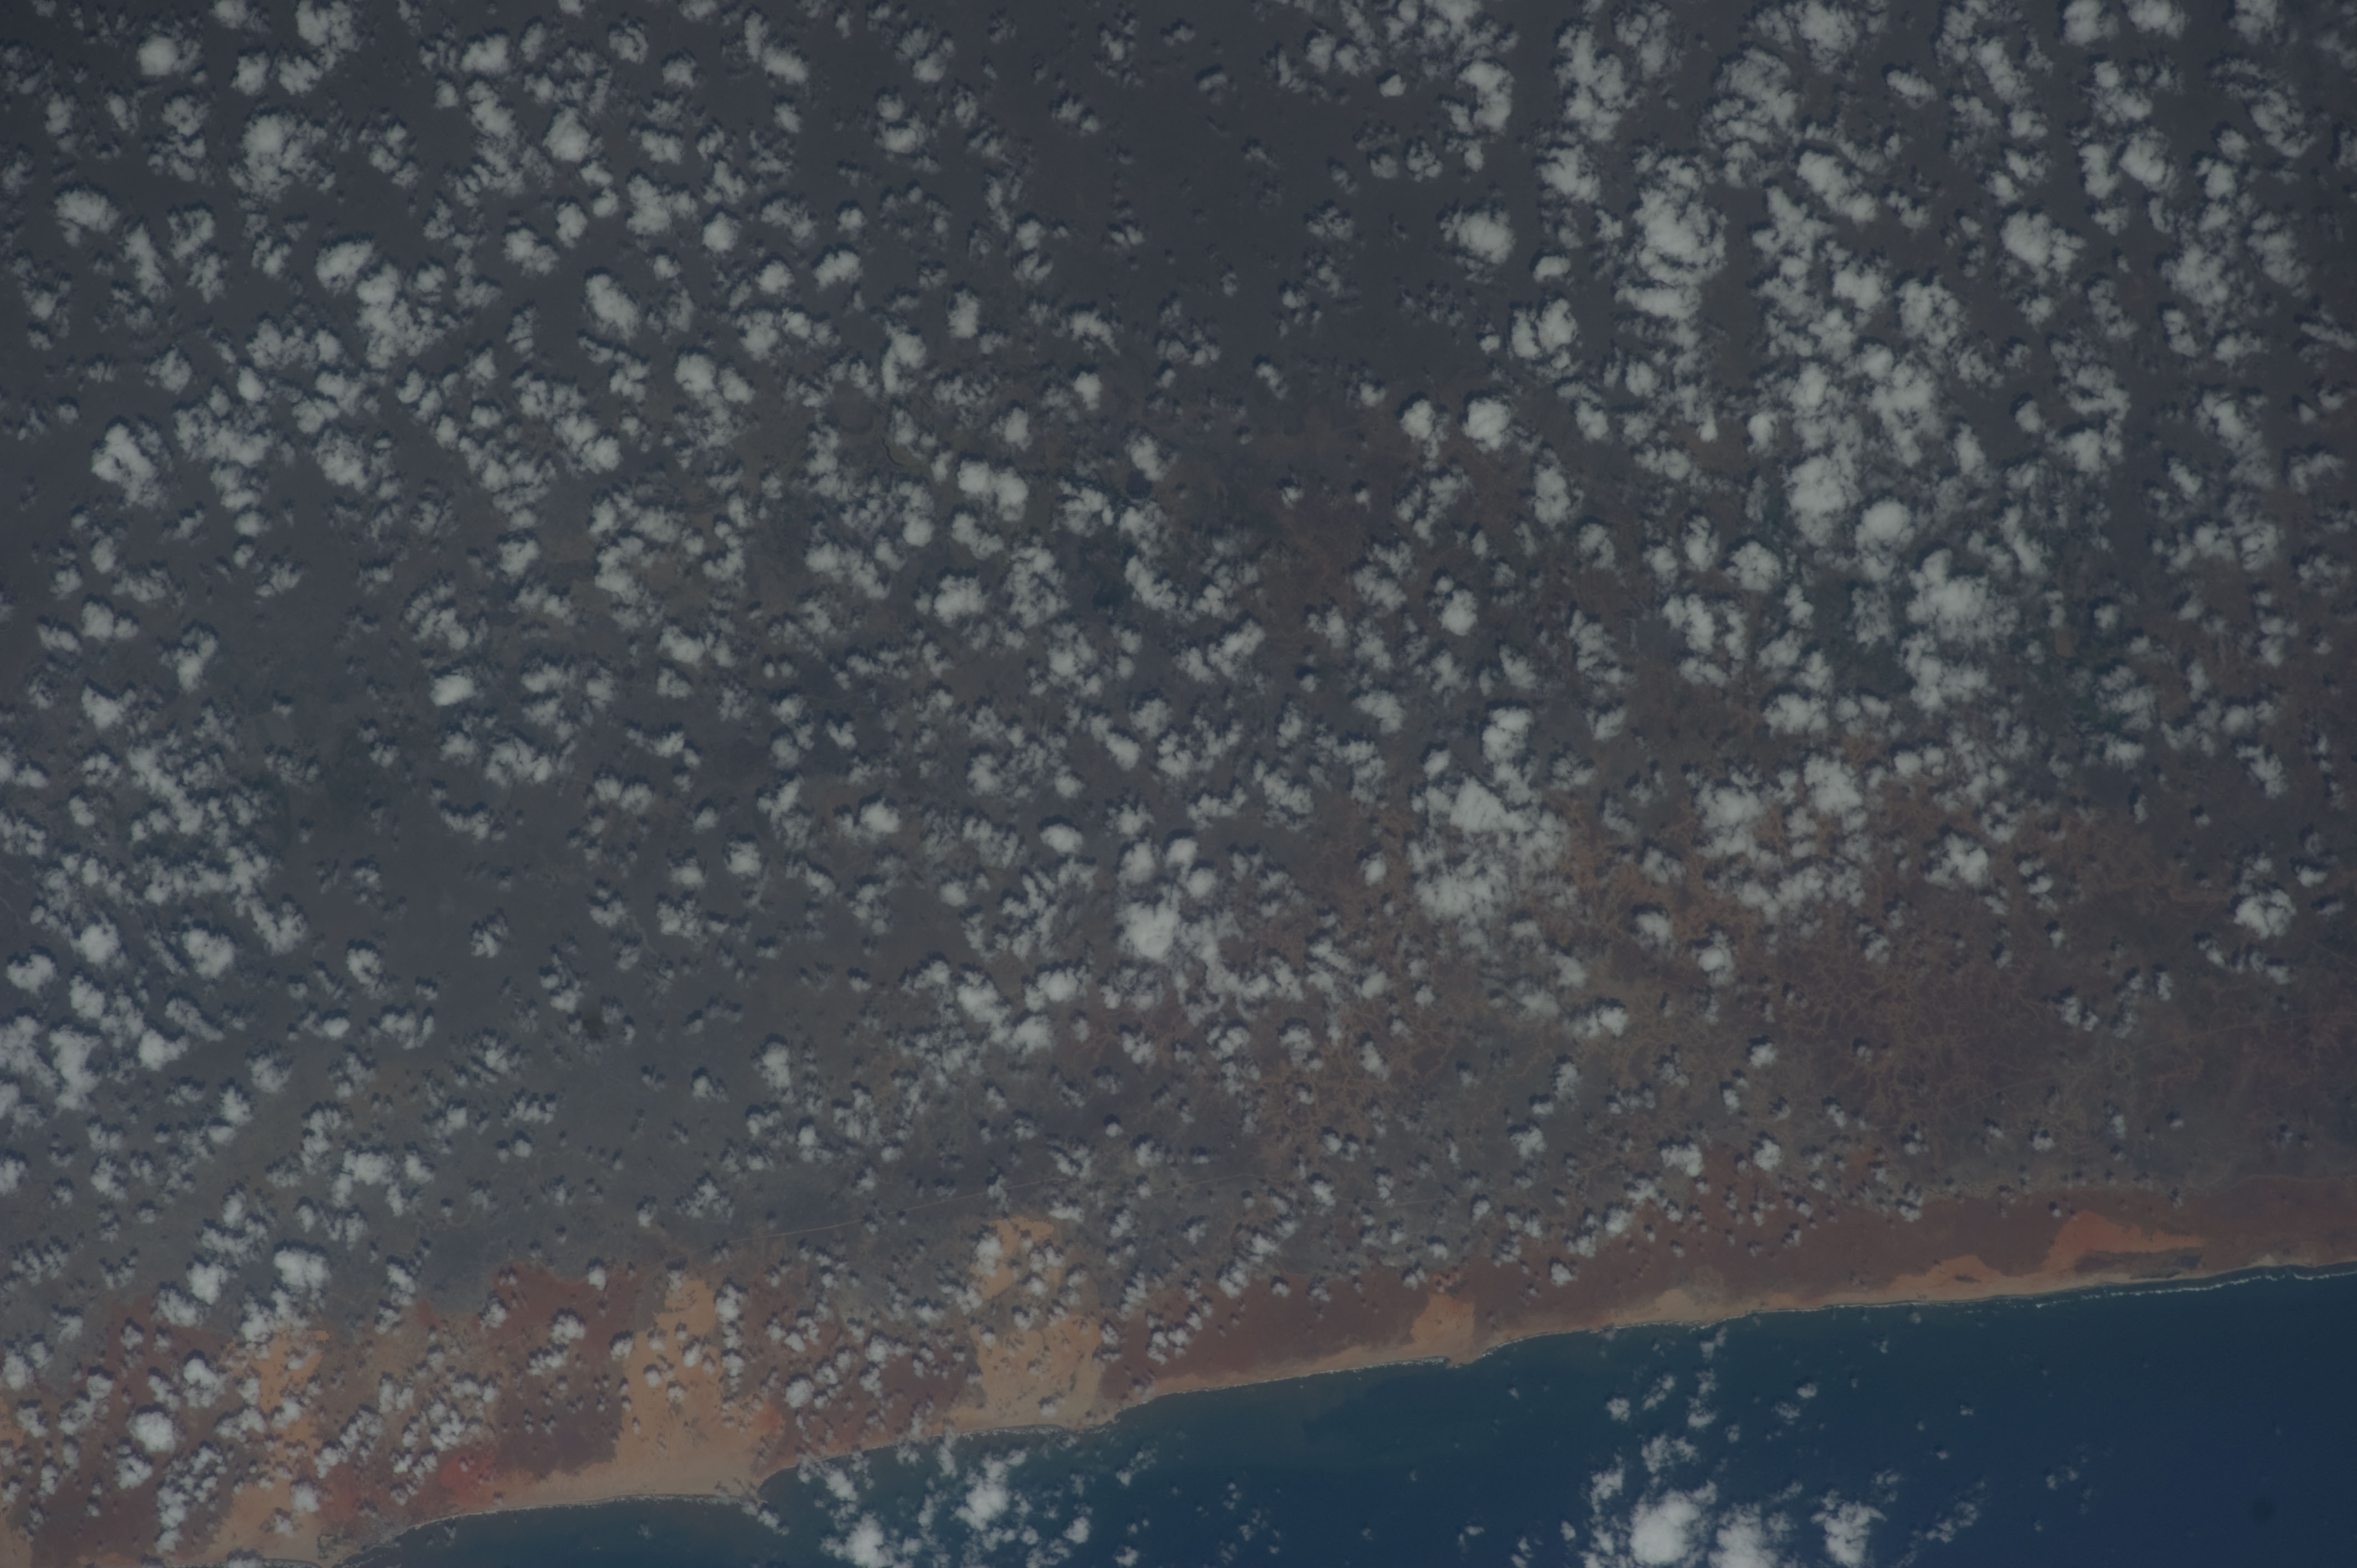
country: SOMALIA
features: COASTAL DUNES, SHEBELLE R., AGR., ROADS
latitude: 1.4
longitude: 44.2
